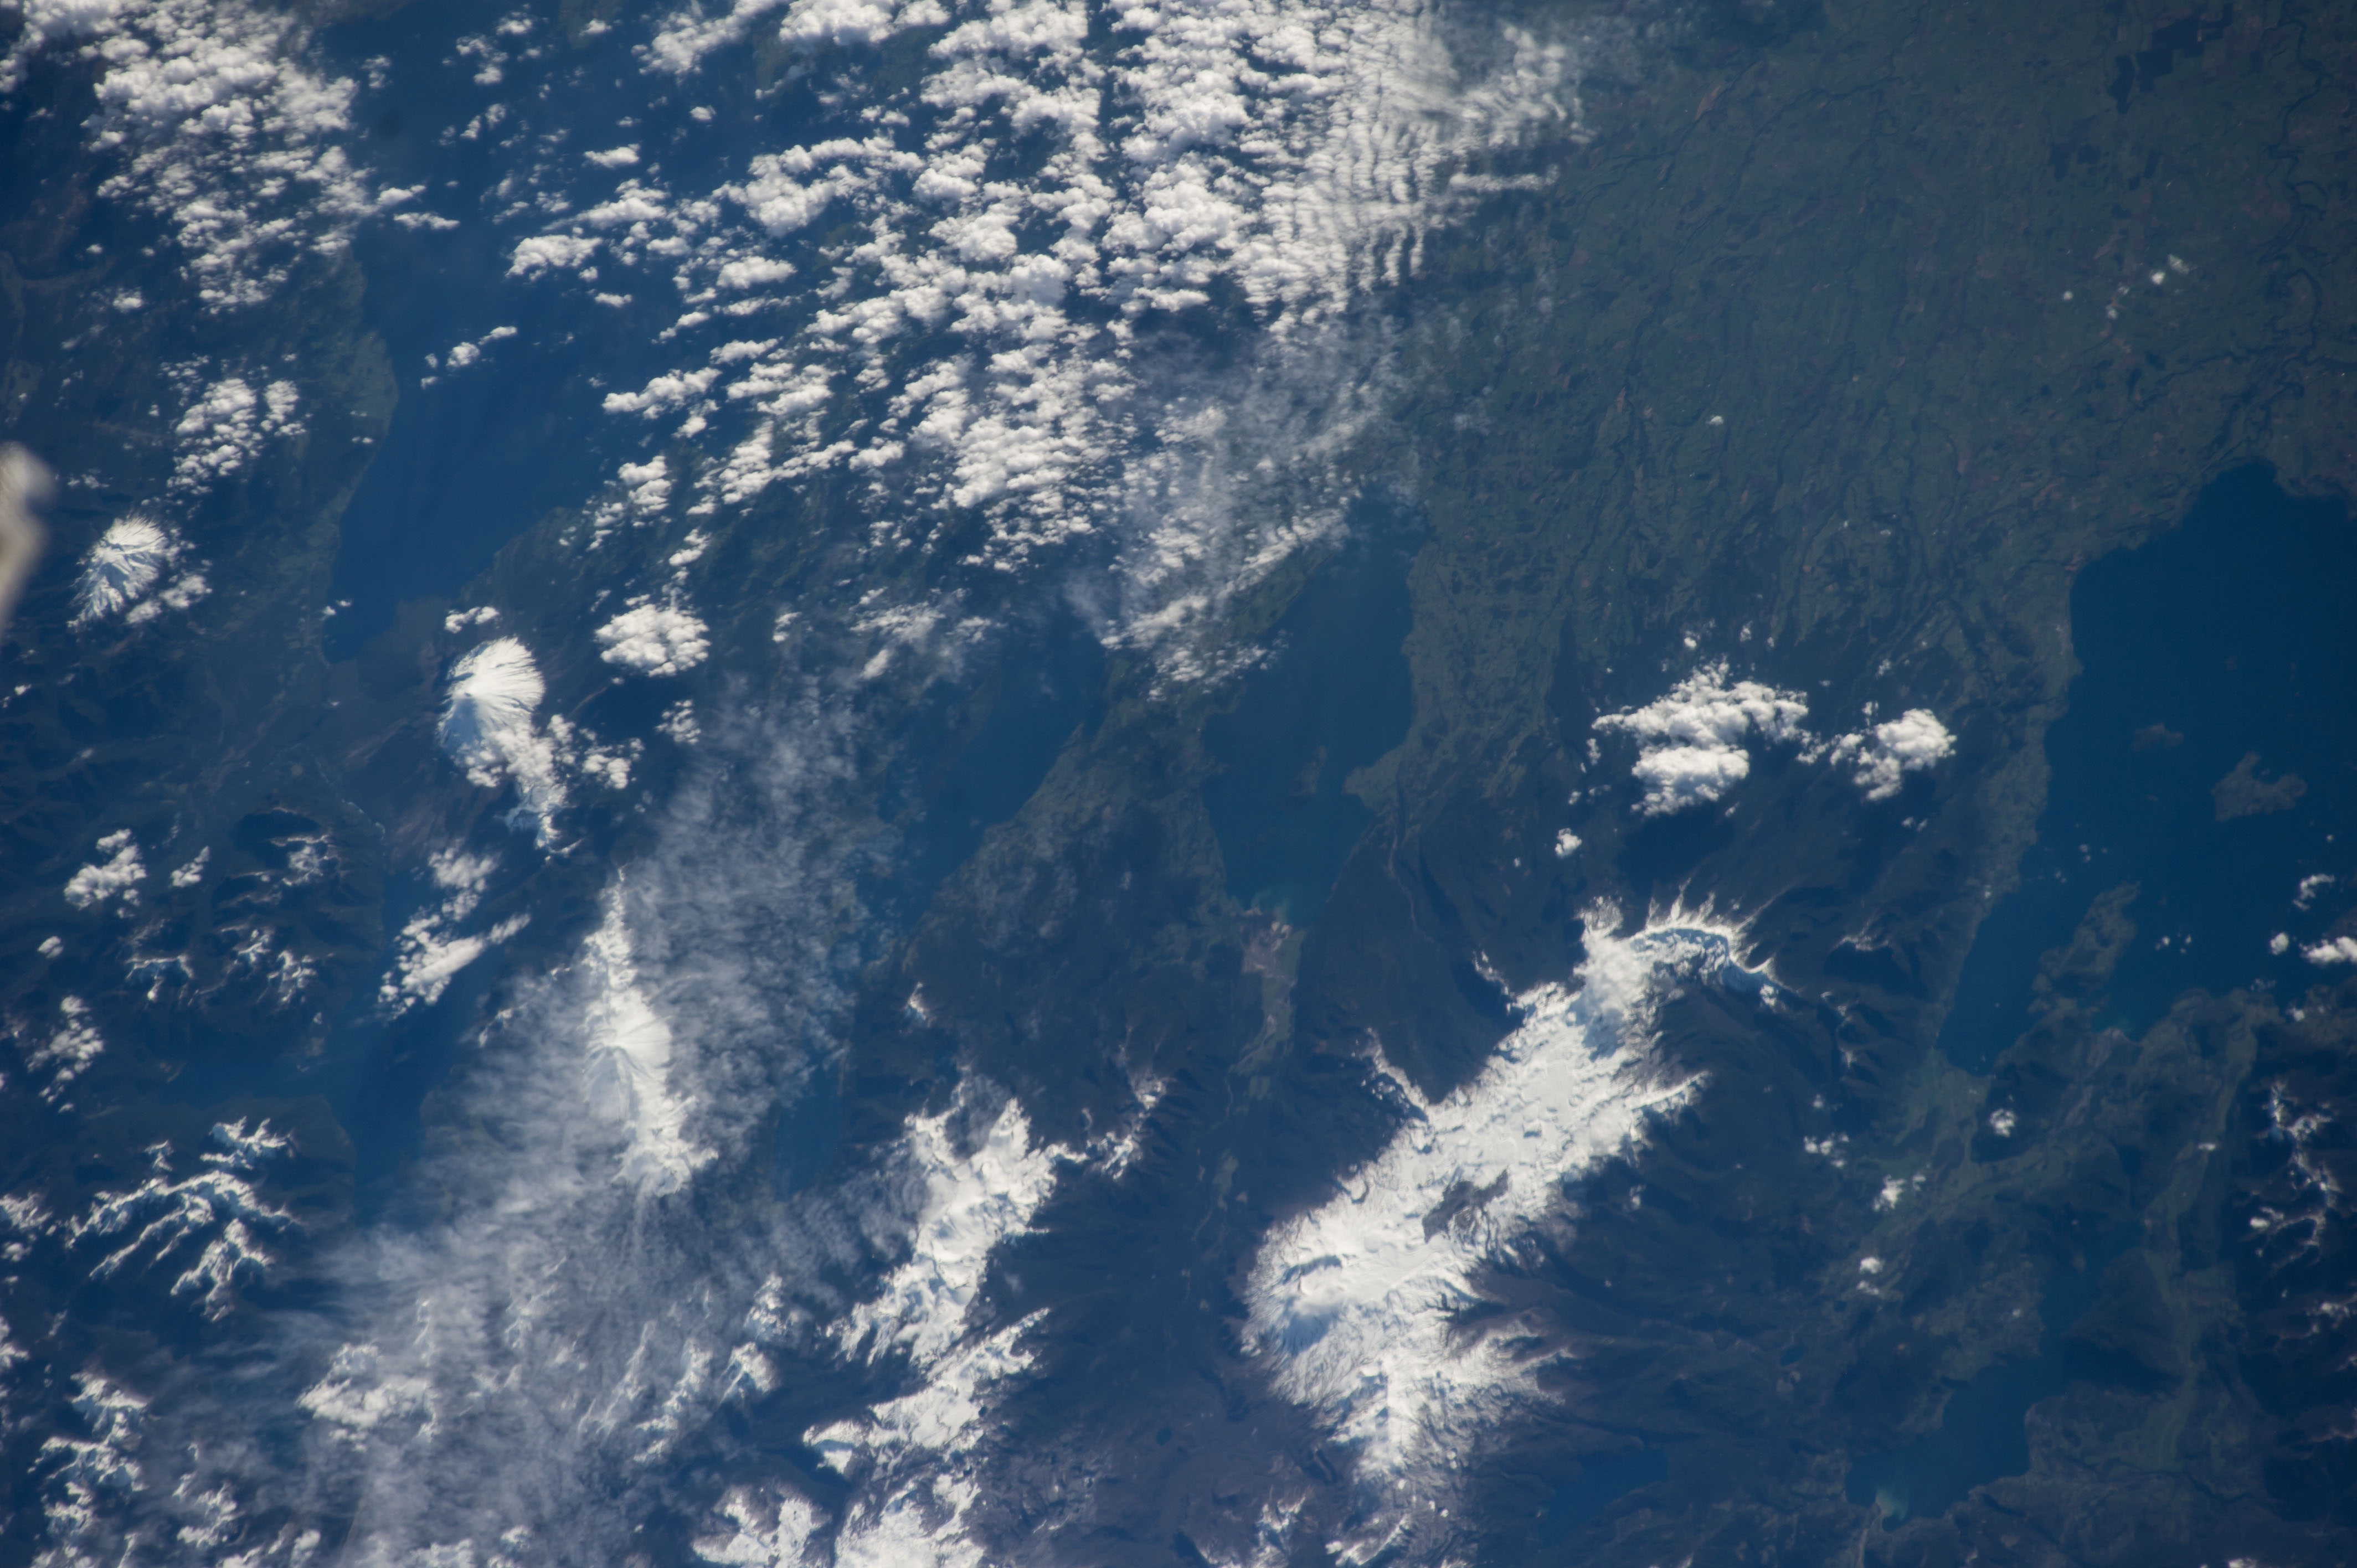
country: CHILE
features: ANDES, PUYEHUE L., RANCO L., MAIHUE L., HUISHUE L., PUYEHUE CORDON CAULLE VOL., PUYEHUE NATIONAL PRK, GRIS L., GEMELAS LAG.
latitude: -40.7
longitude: -72.4
